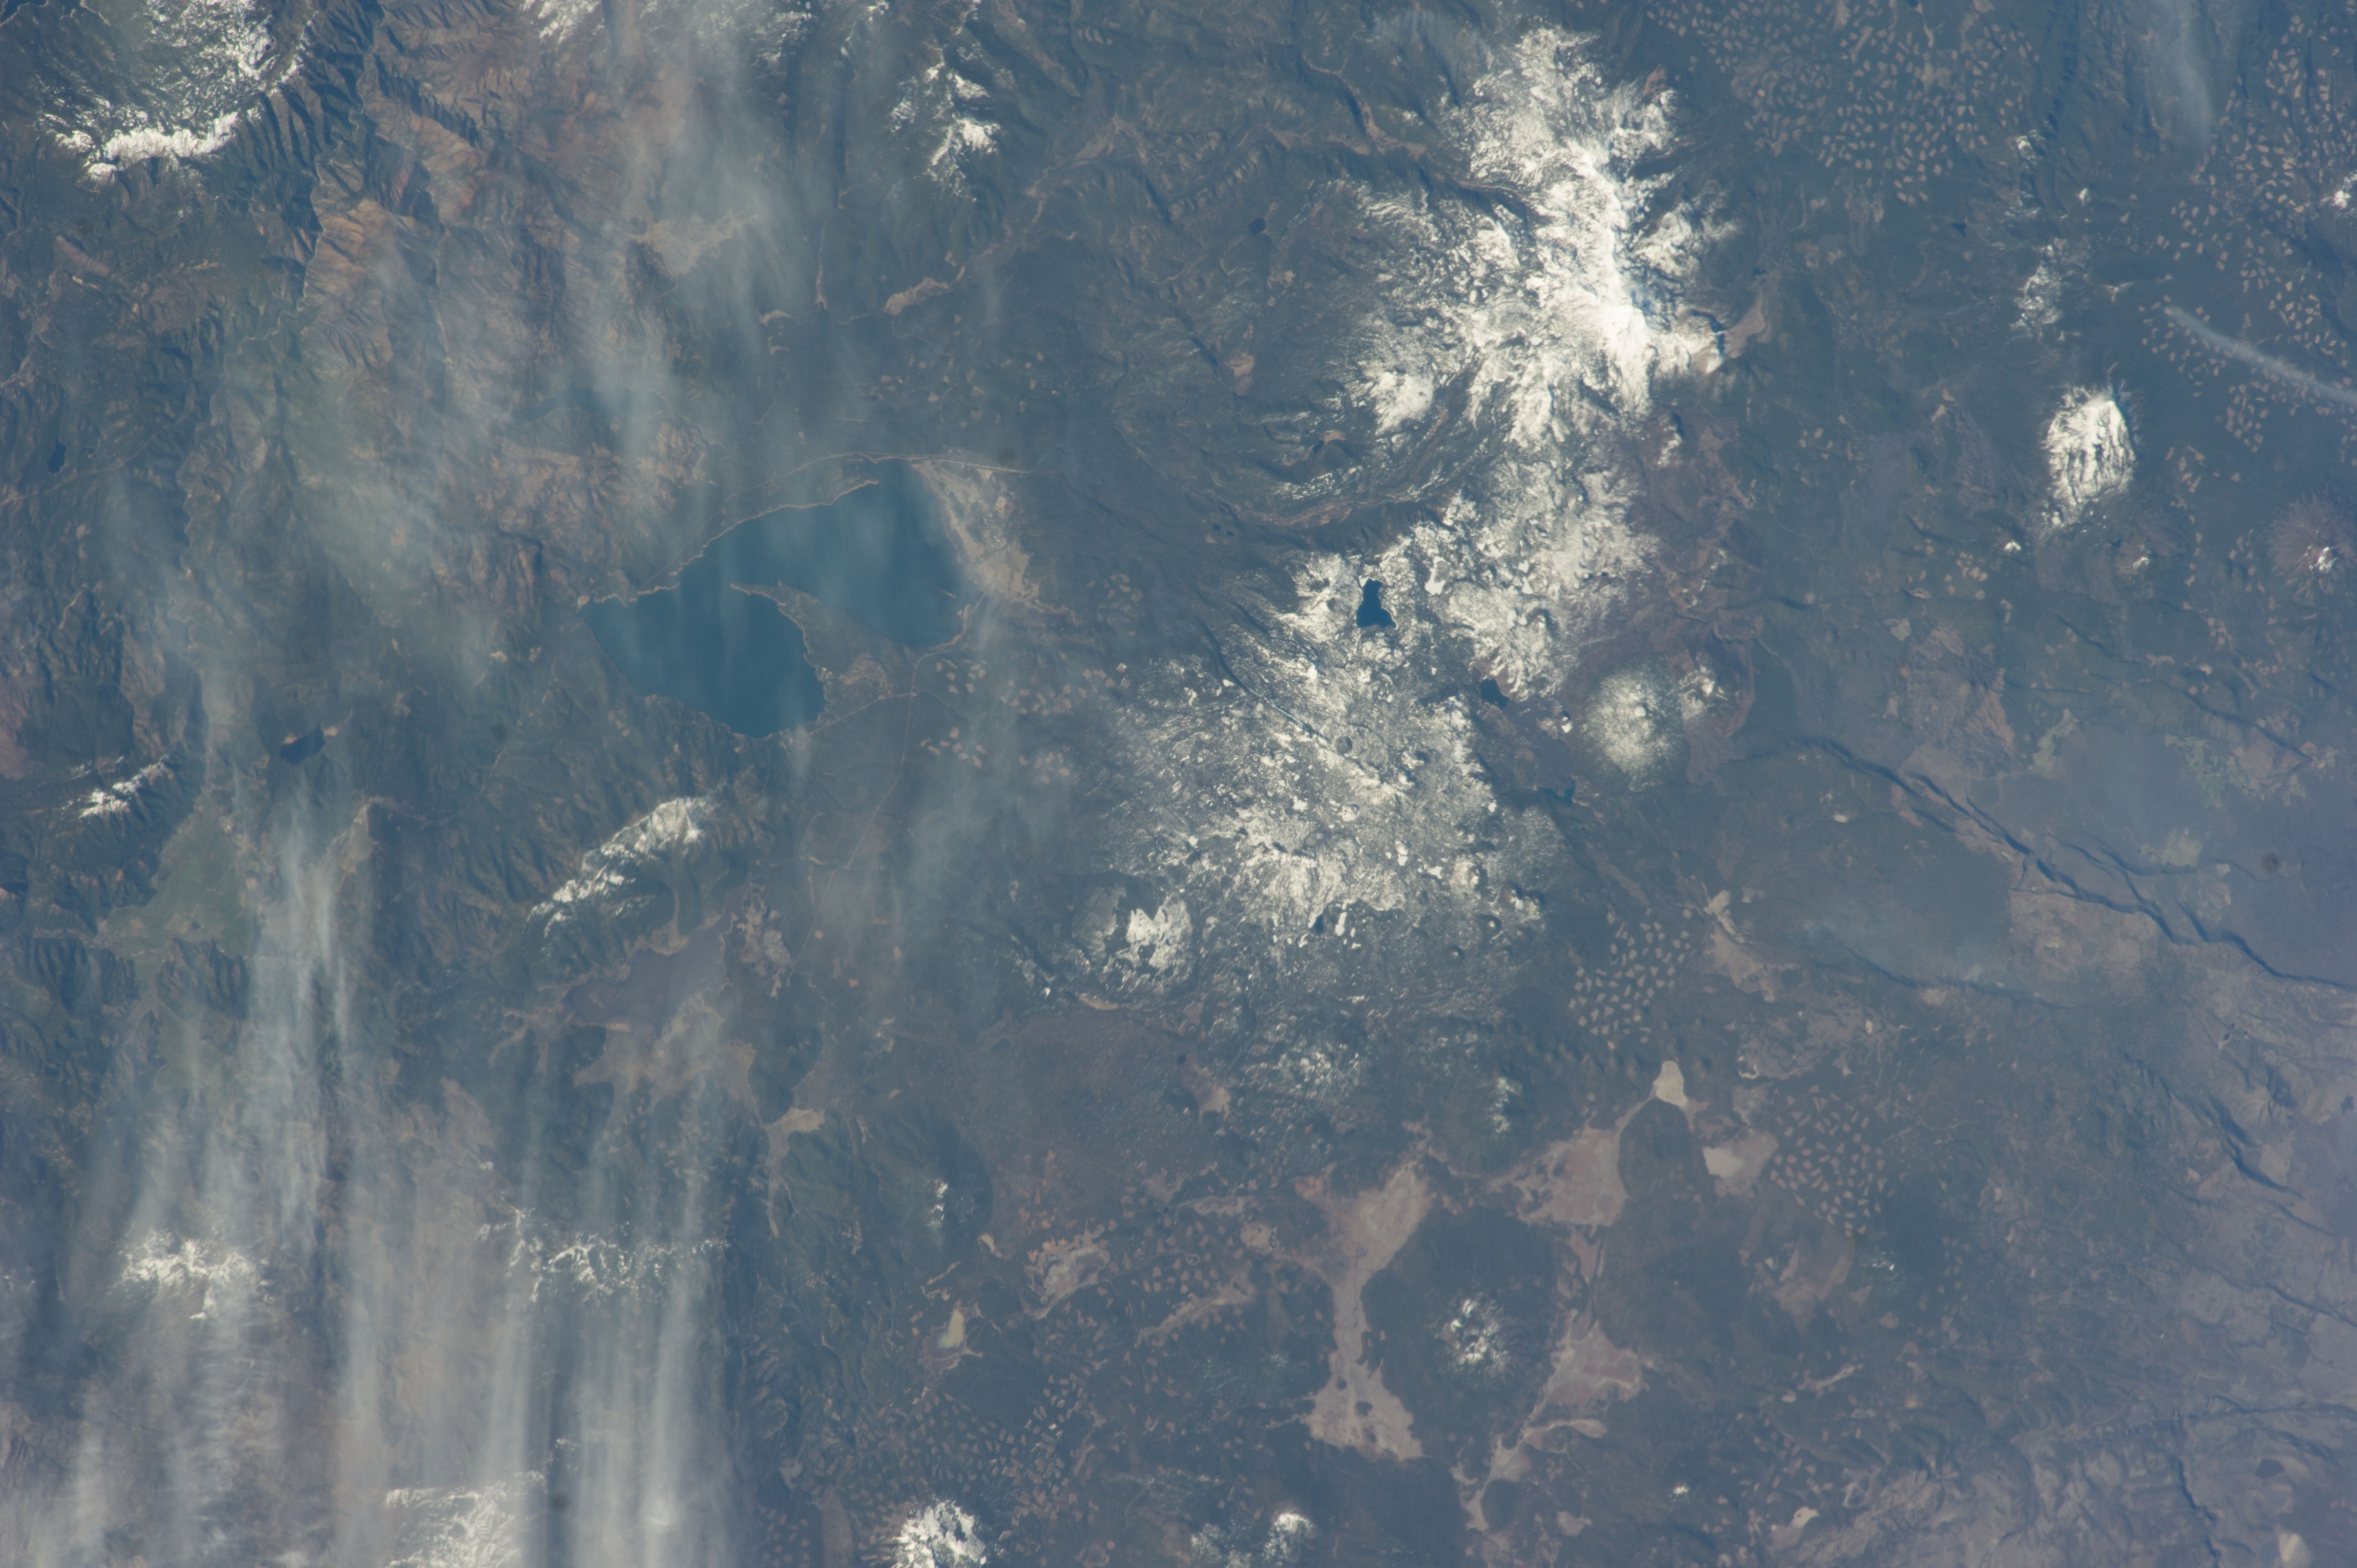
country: USA-CALIFORNIA
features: EAGLE LAKE, CHESTER, MOUNTAINS LASSEN VOLCANIC NATIONAL PARK
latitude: 40.4
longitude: -121.2
